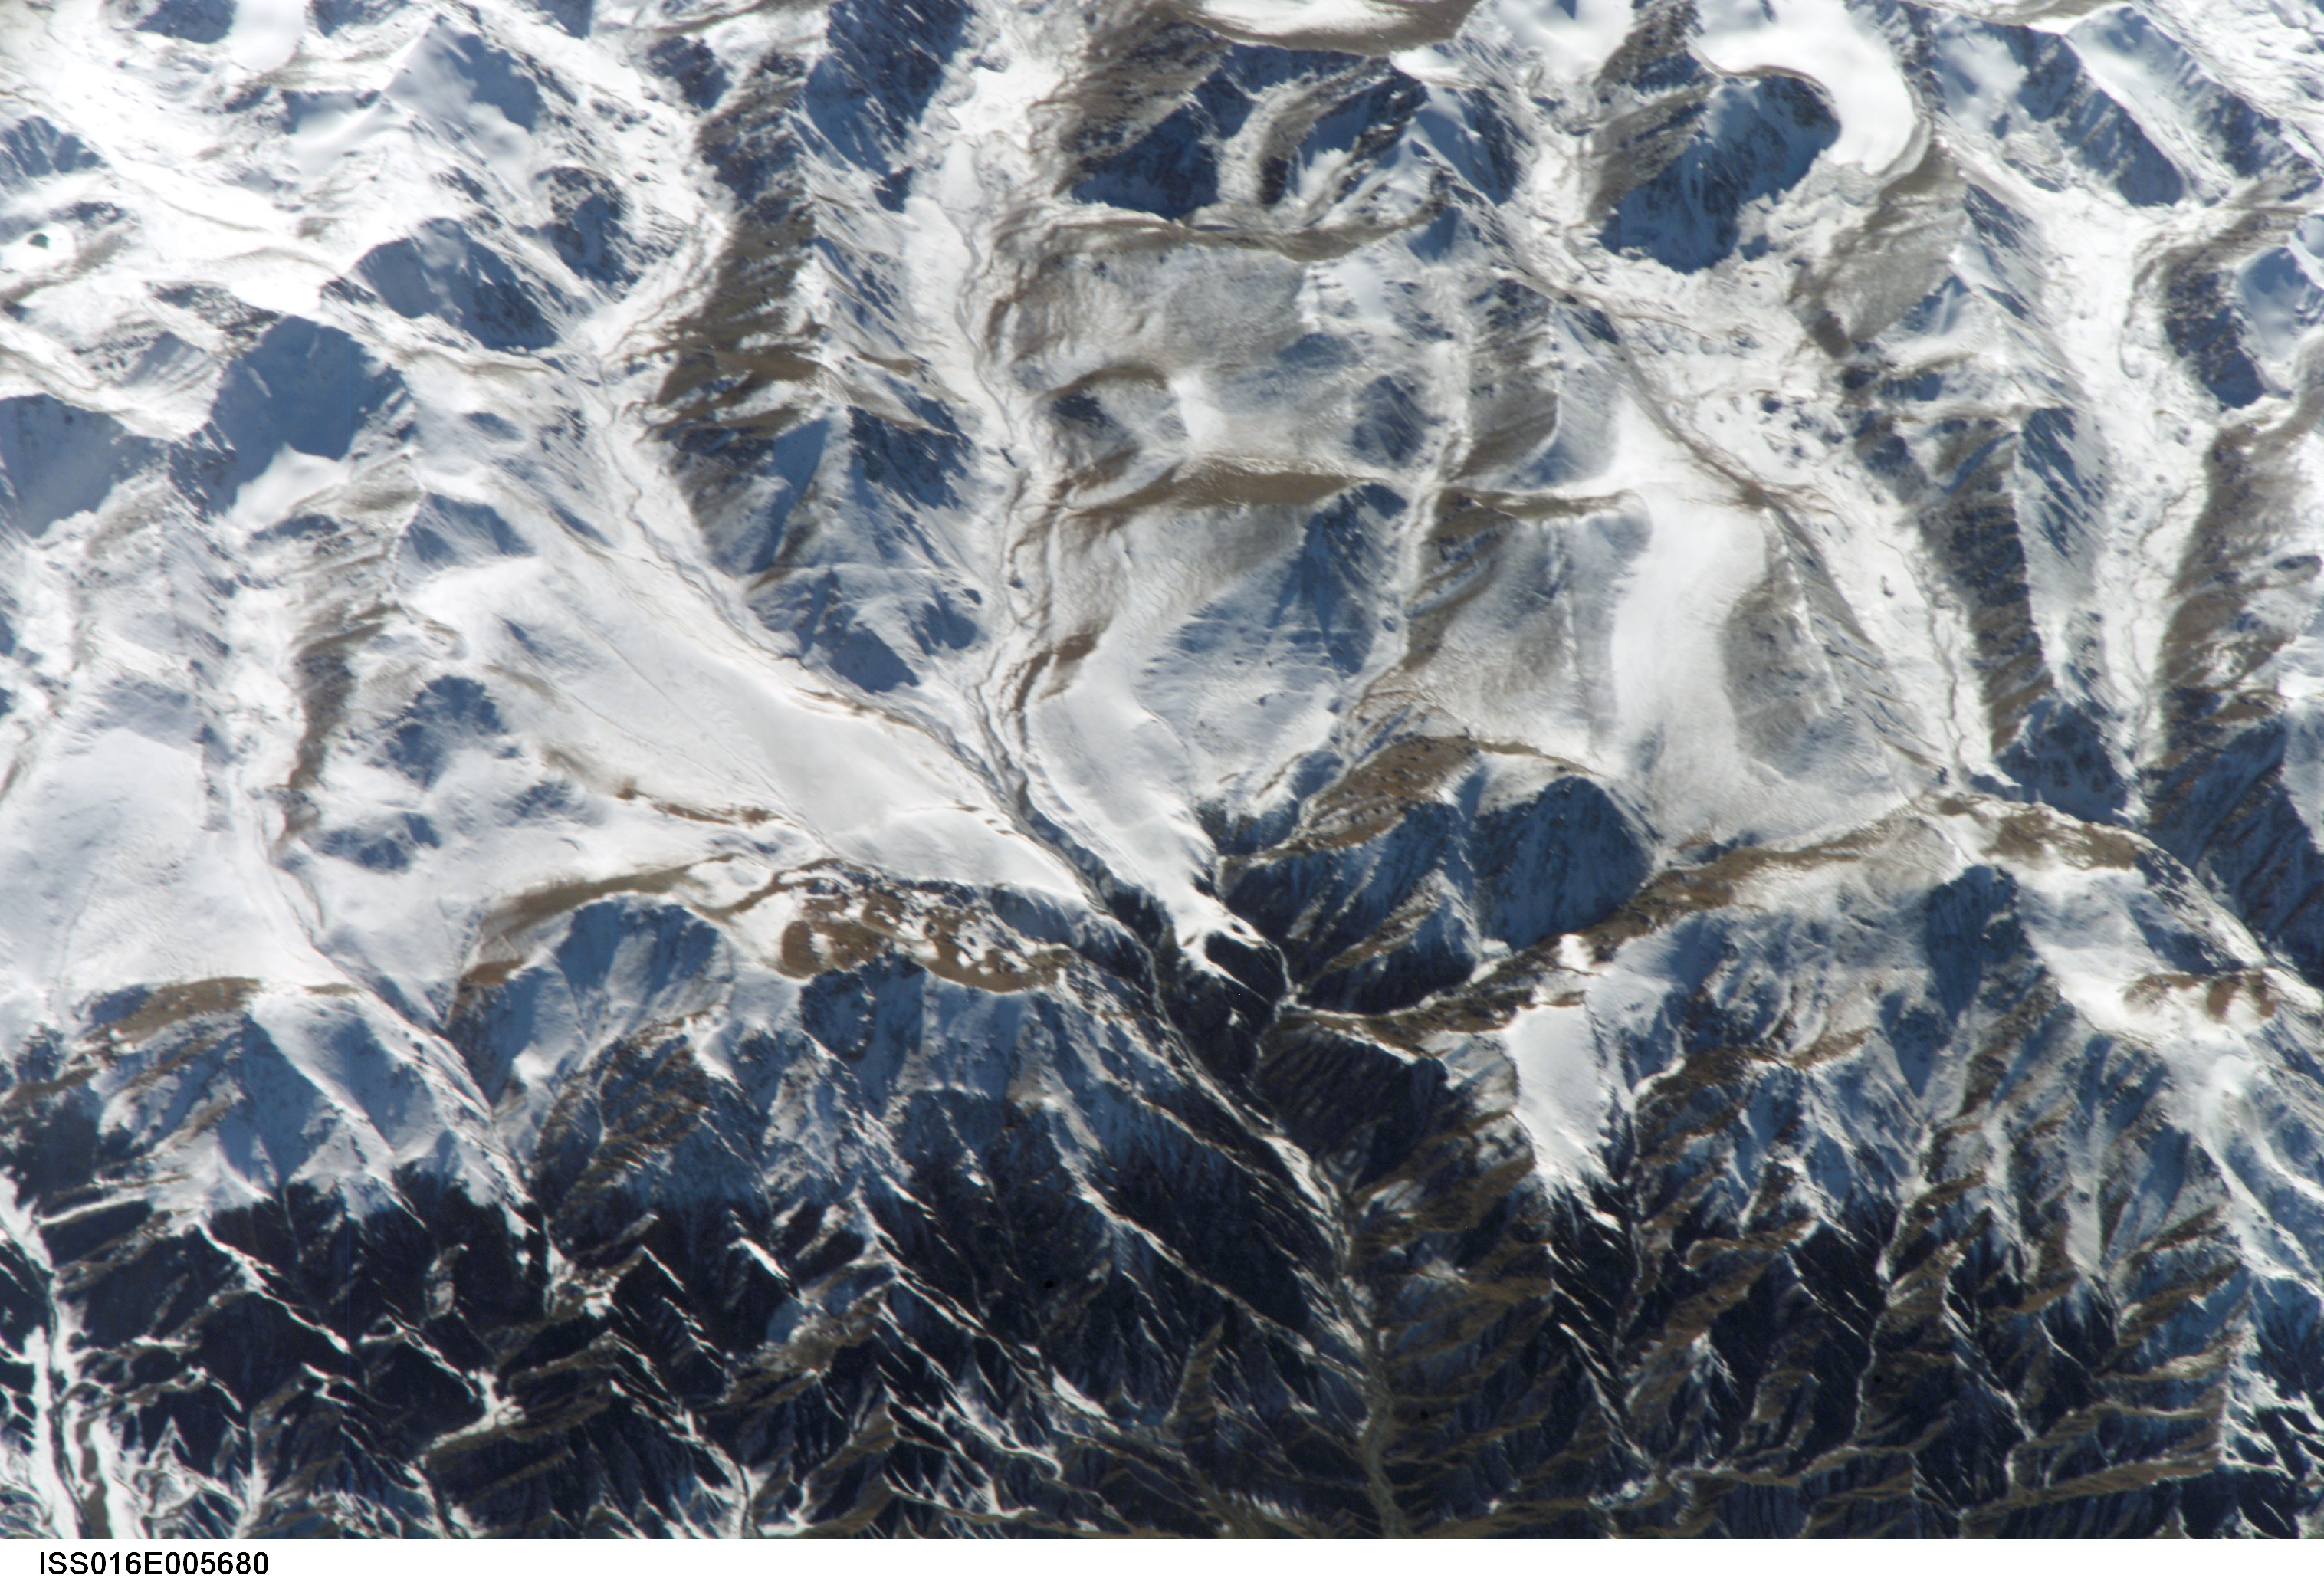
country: CHINA
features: BOGDA SHAN, GLACIERS
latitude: 43.9
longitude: 88.4
